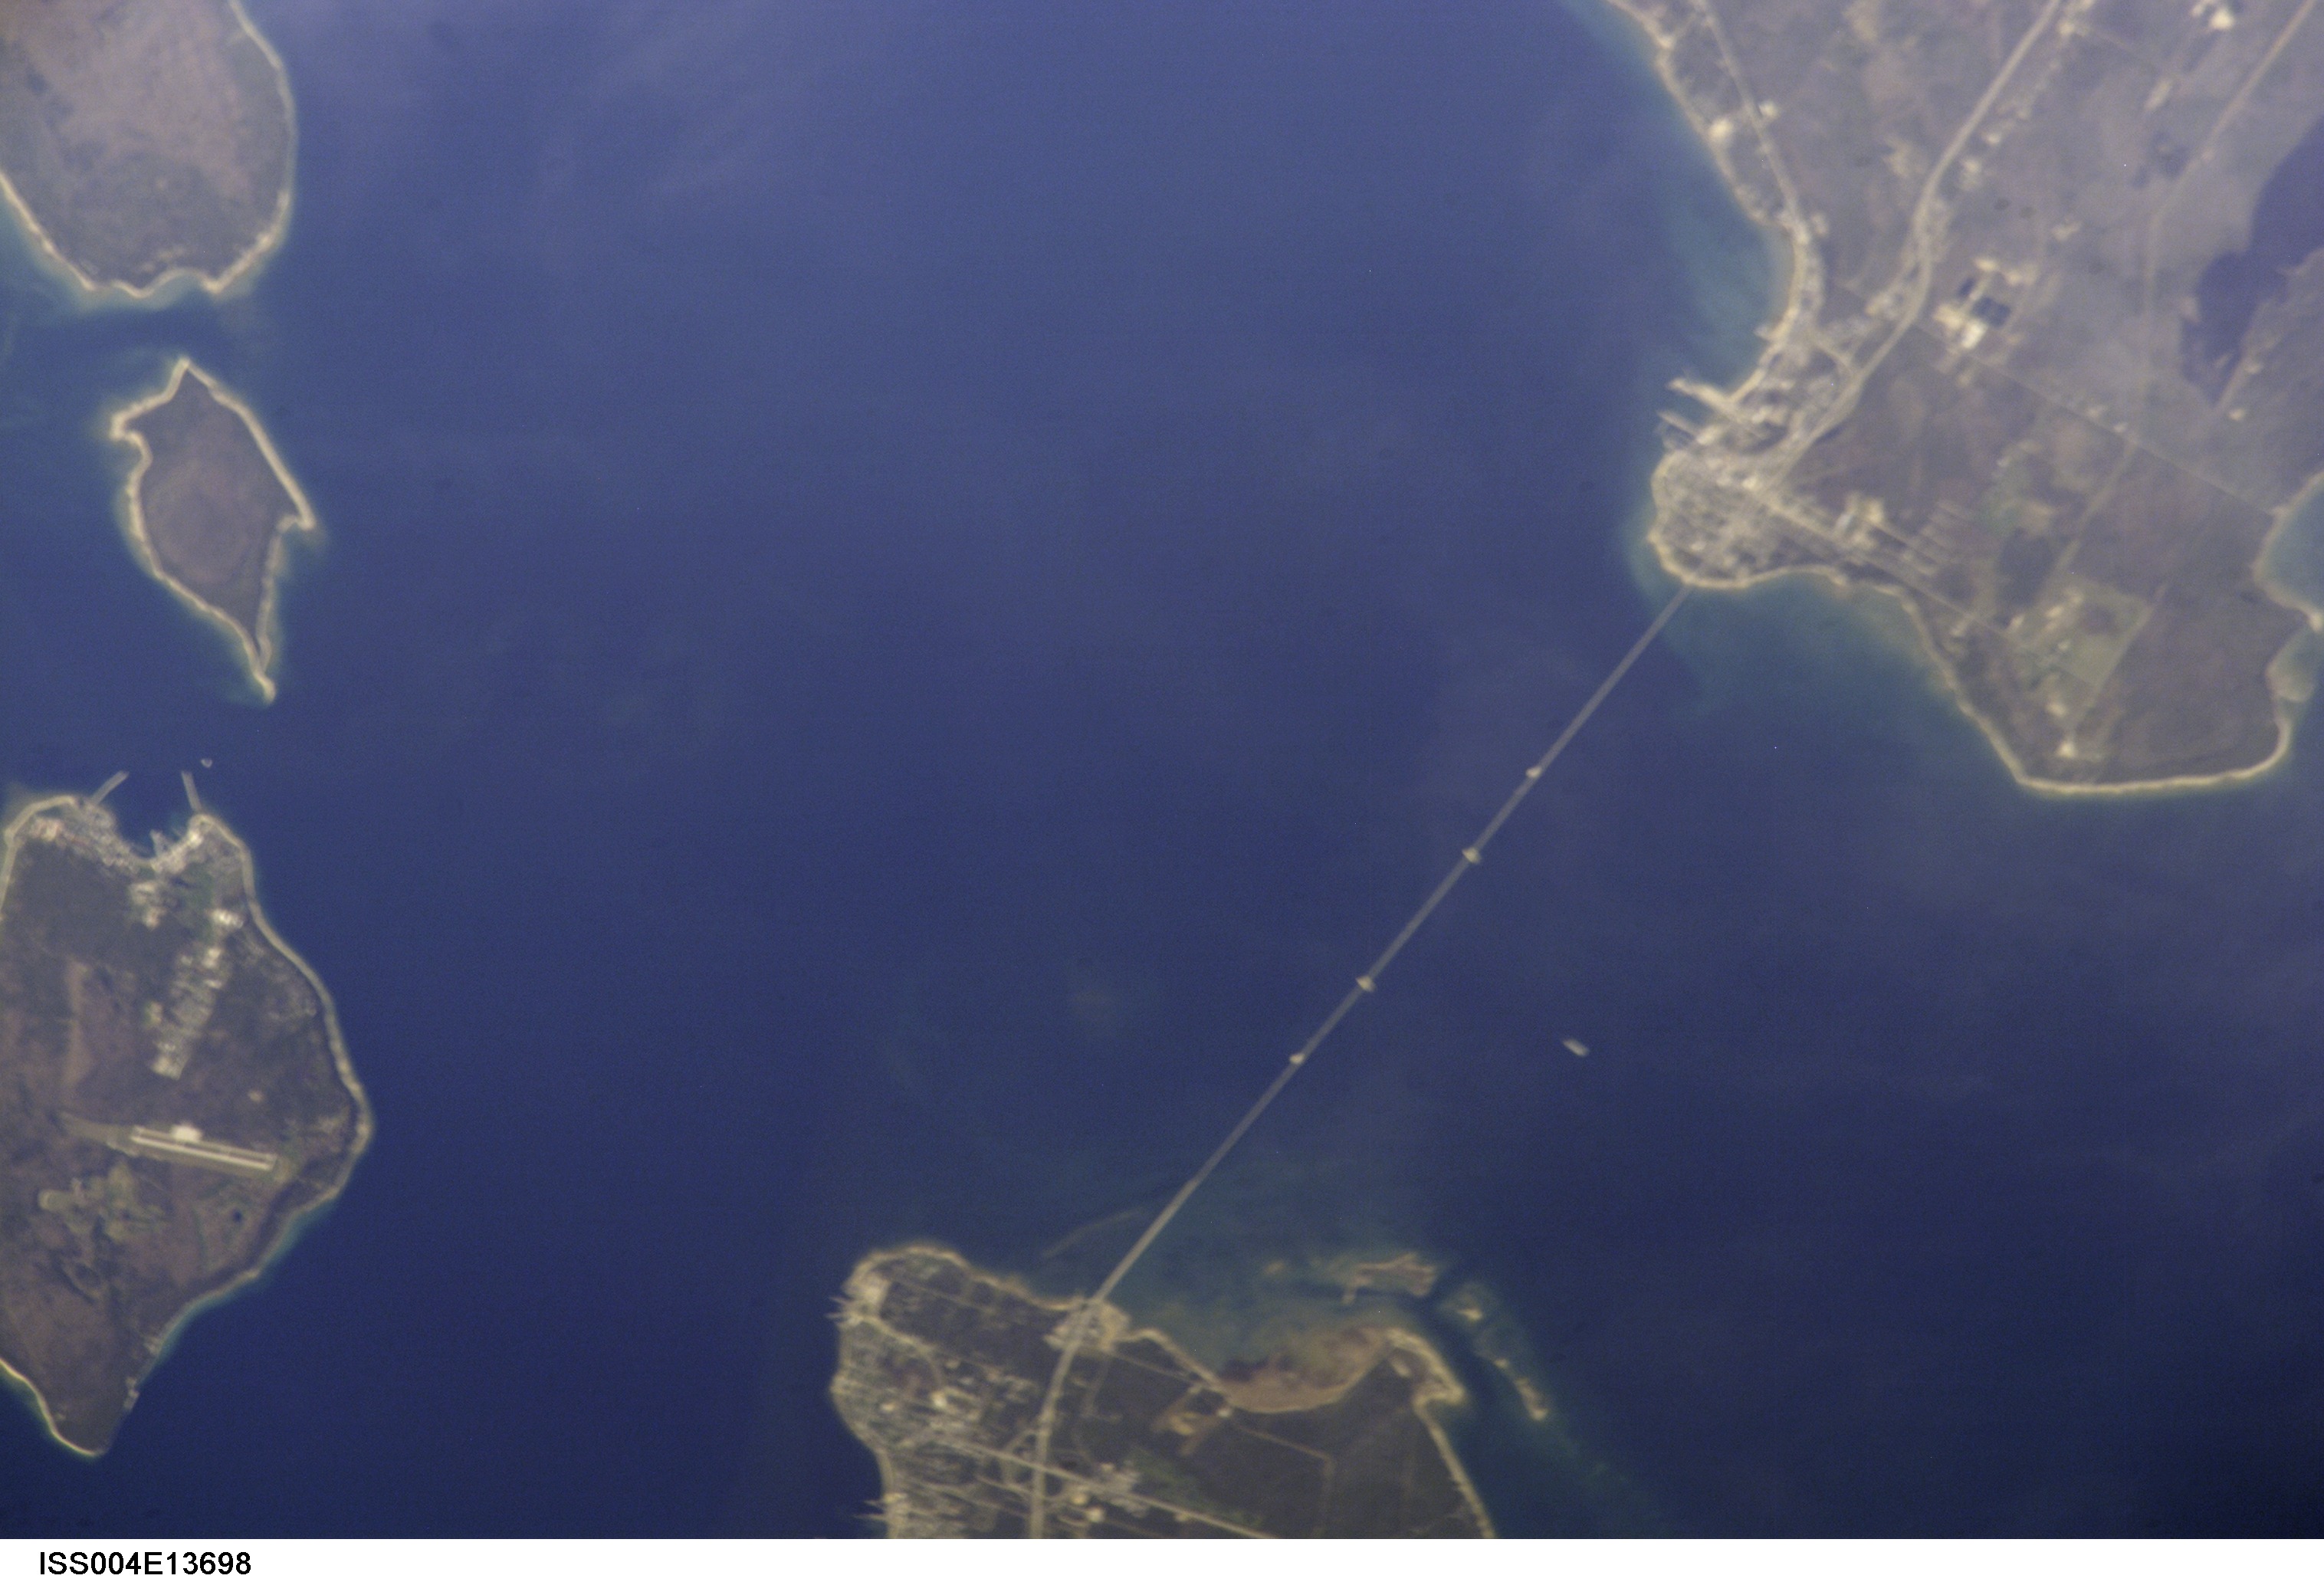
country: USA-MICHIGAN
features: STR. OF MACKINAC, BRIDGE
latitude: 46.0
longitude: -84.5
